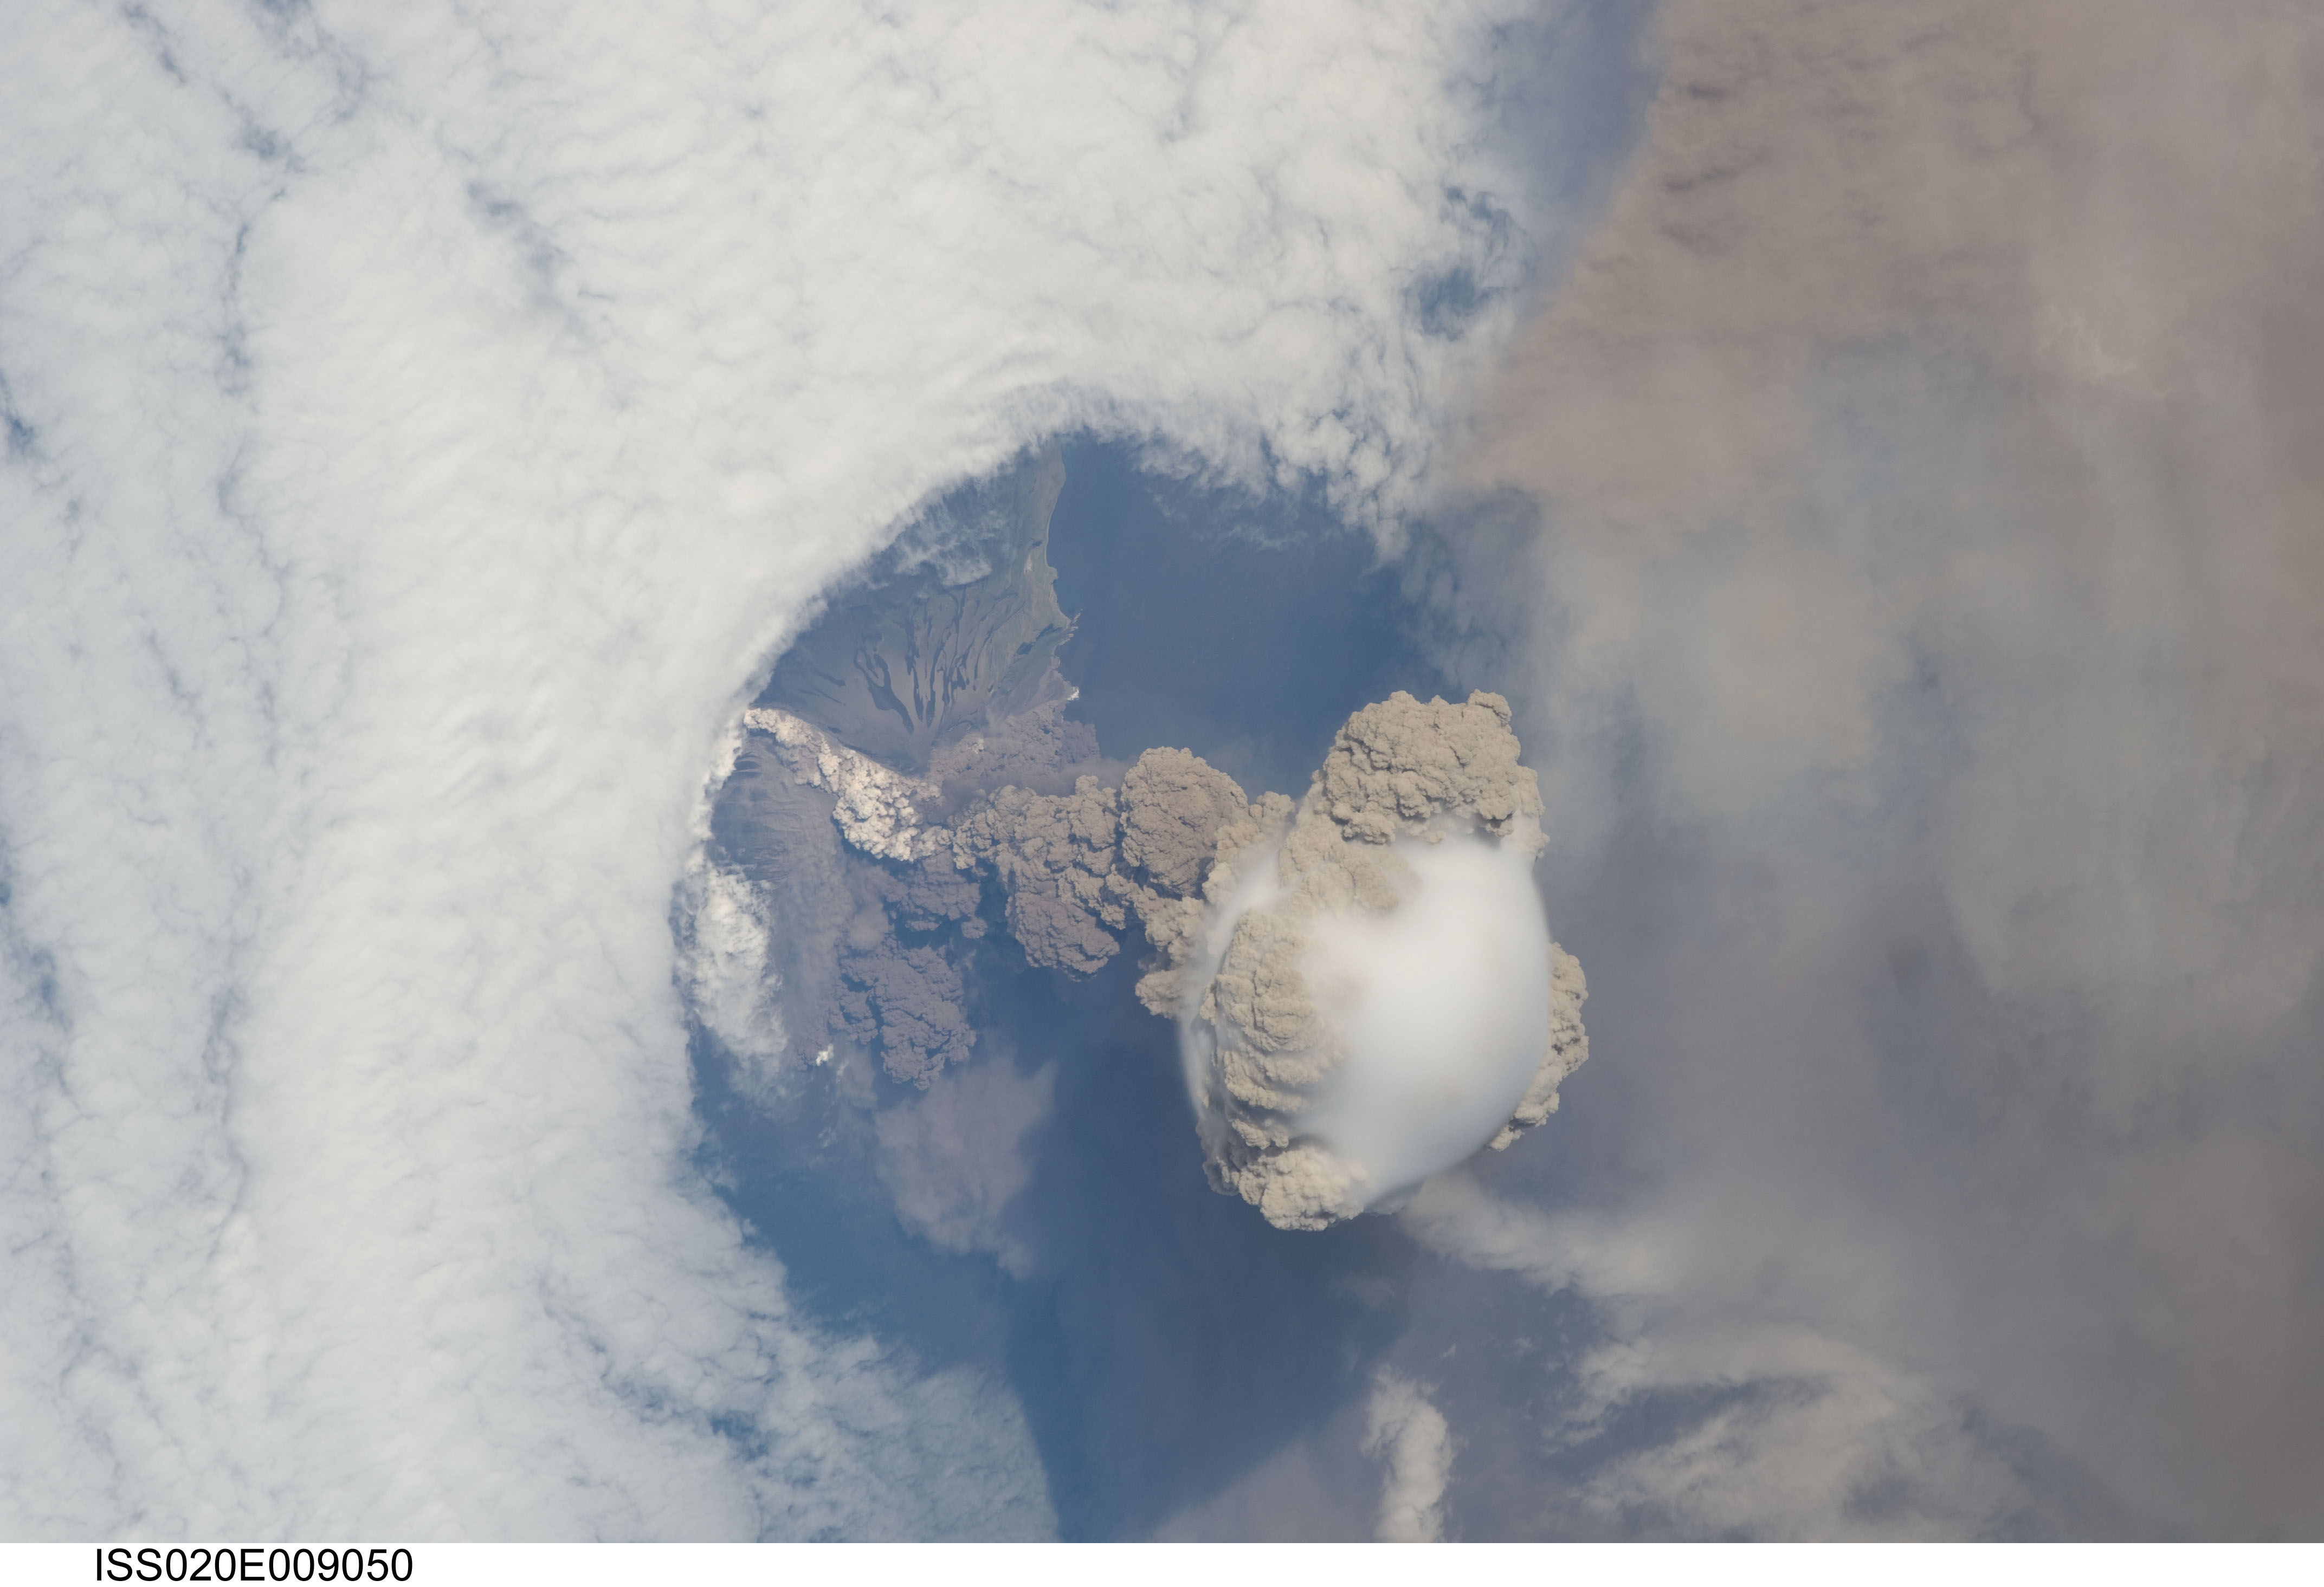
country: RUSSIAN FEDERATION
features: MATUA ISLAND, VOLCANIC PLUME, ASH CLOUD
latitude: 48.0
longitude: 153.2
